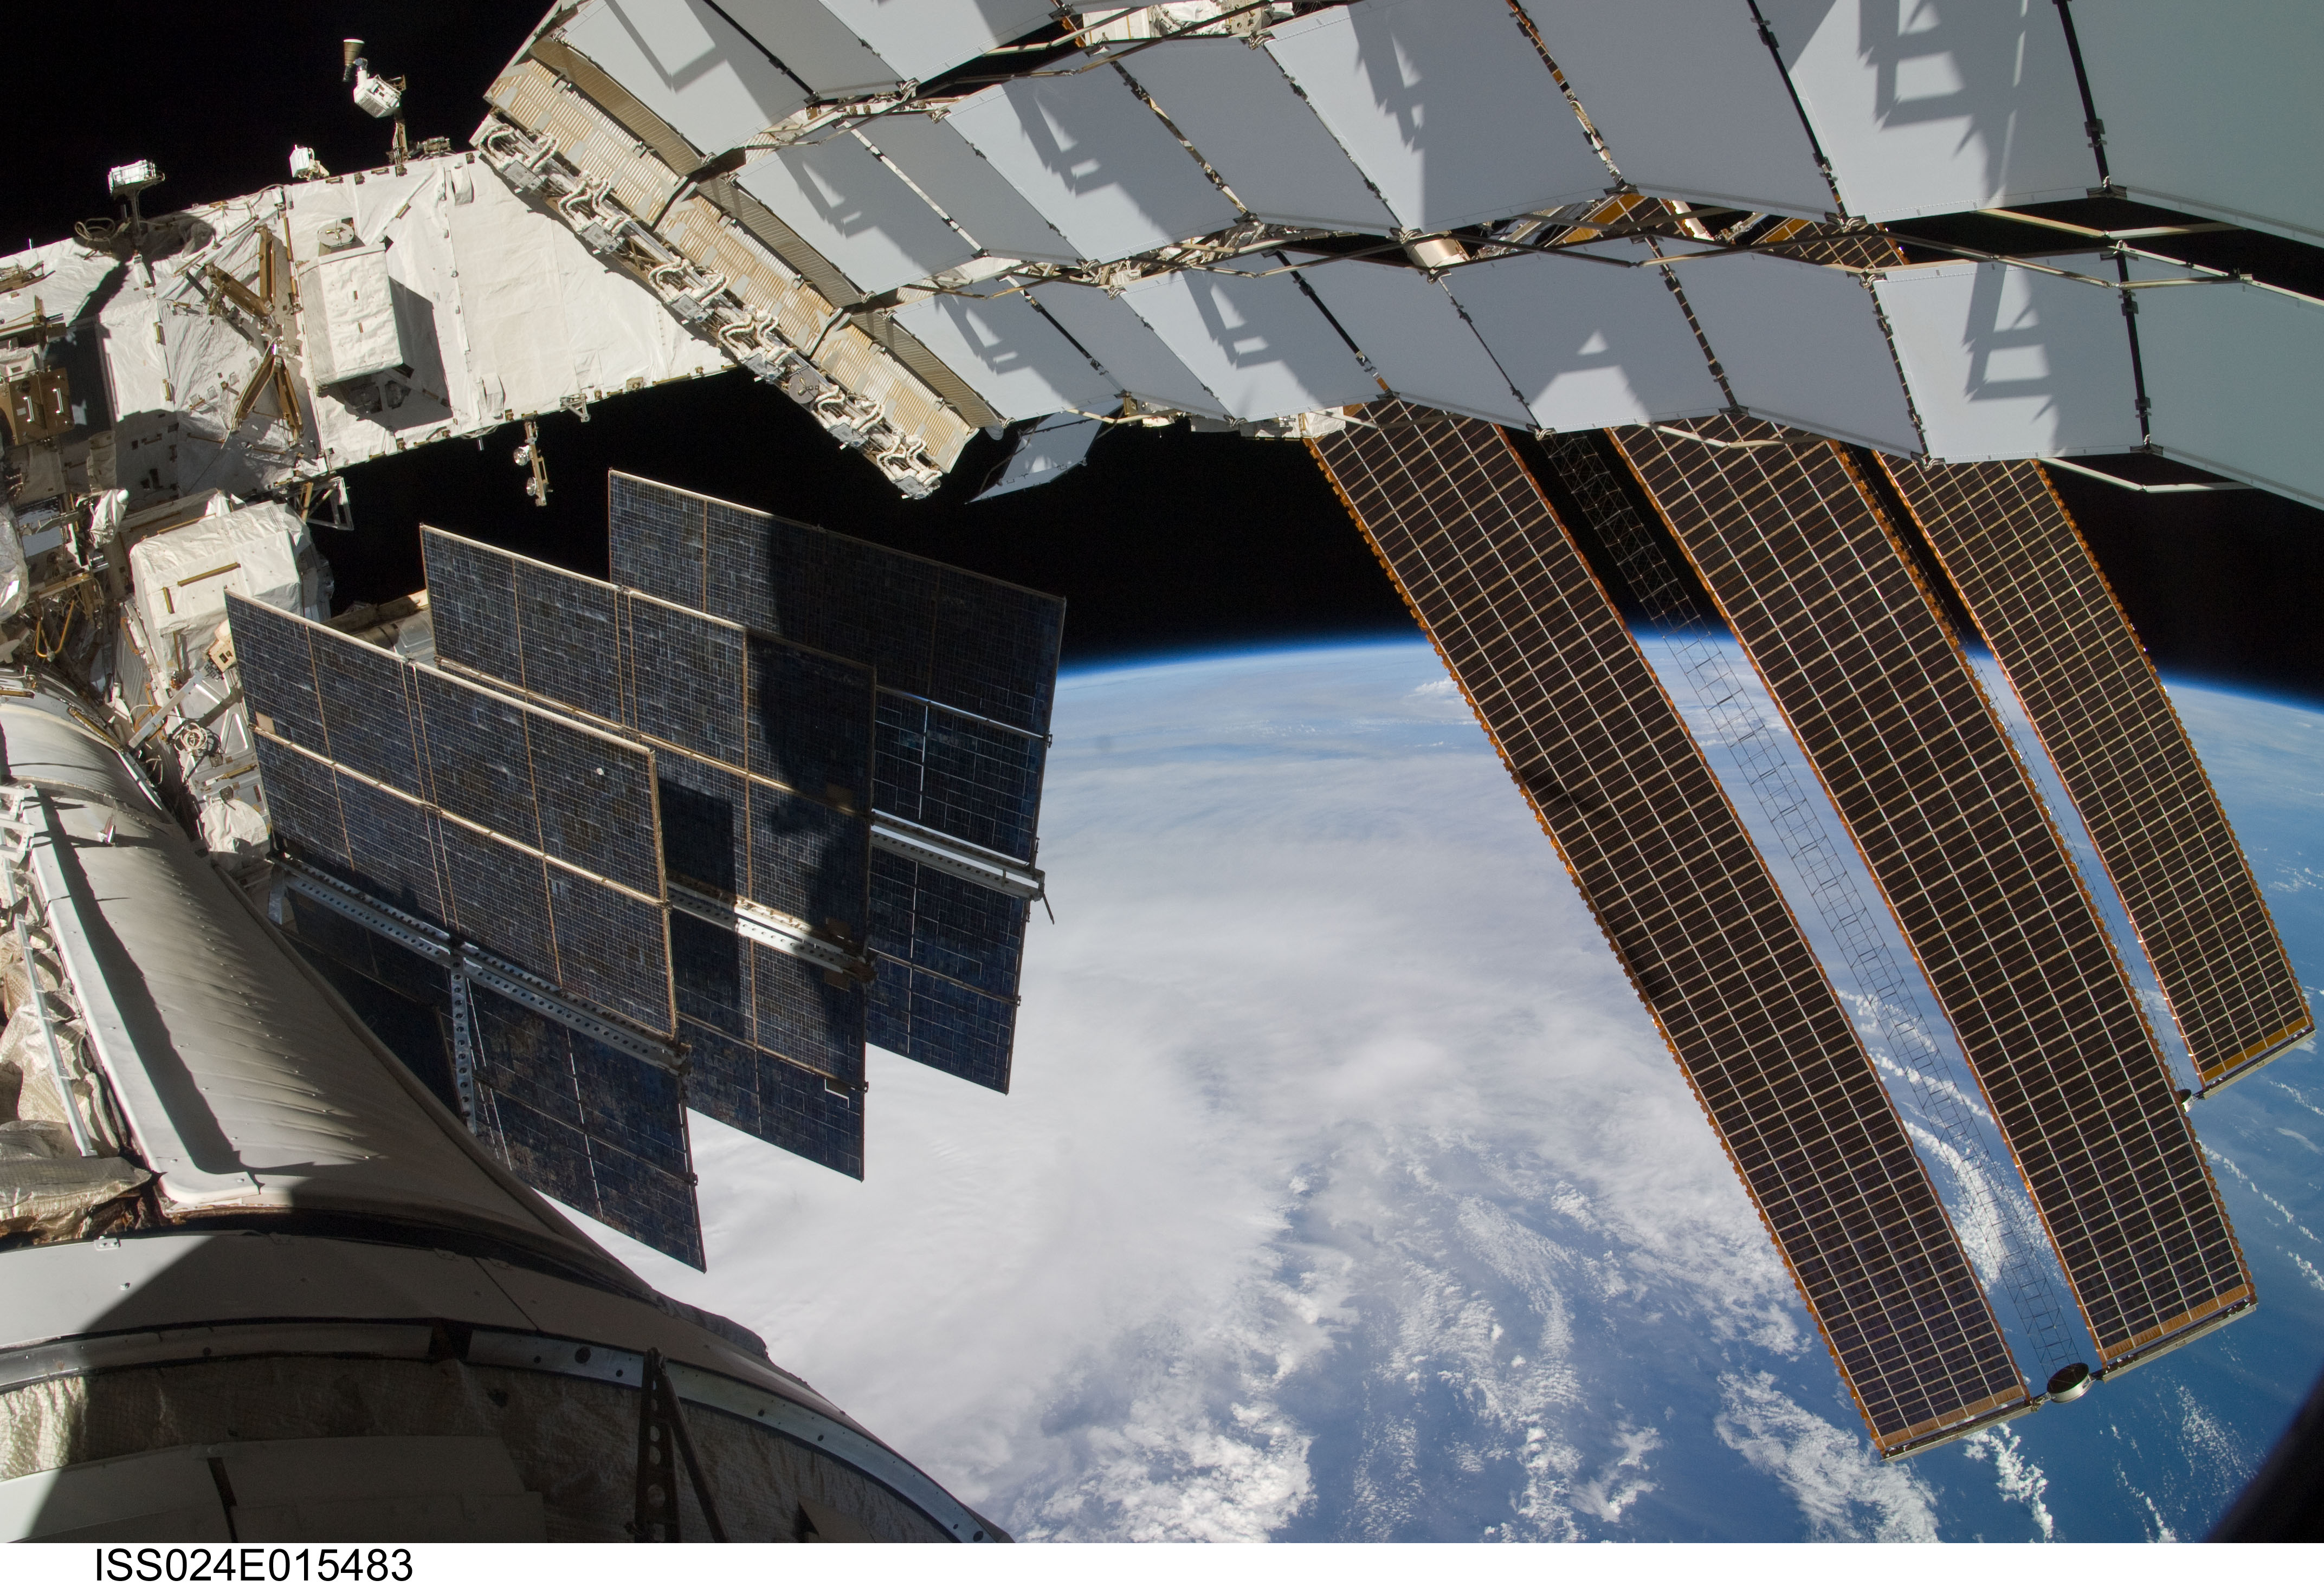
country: ATLANTIC OCEAN
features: PAN-HURRICANE EARL BANDS AND OUTFLOW, ISS
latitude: 30.0
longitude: -75.0
